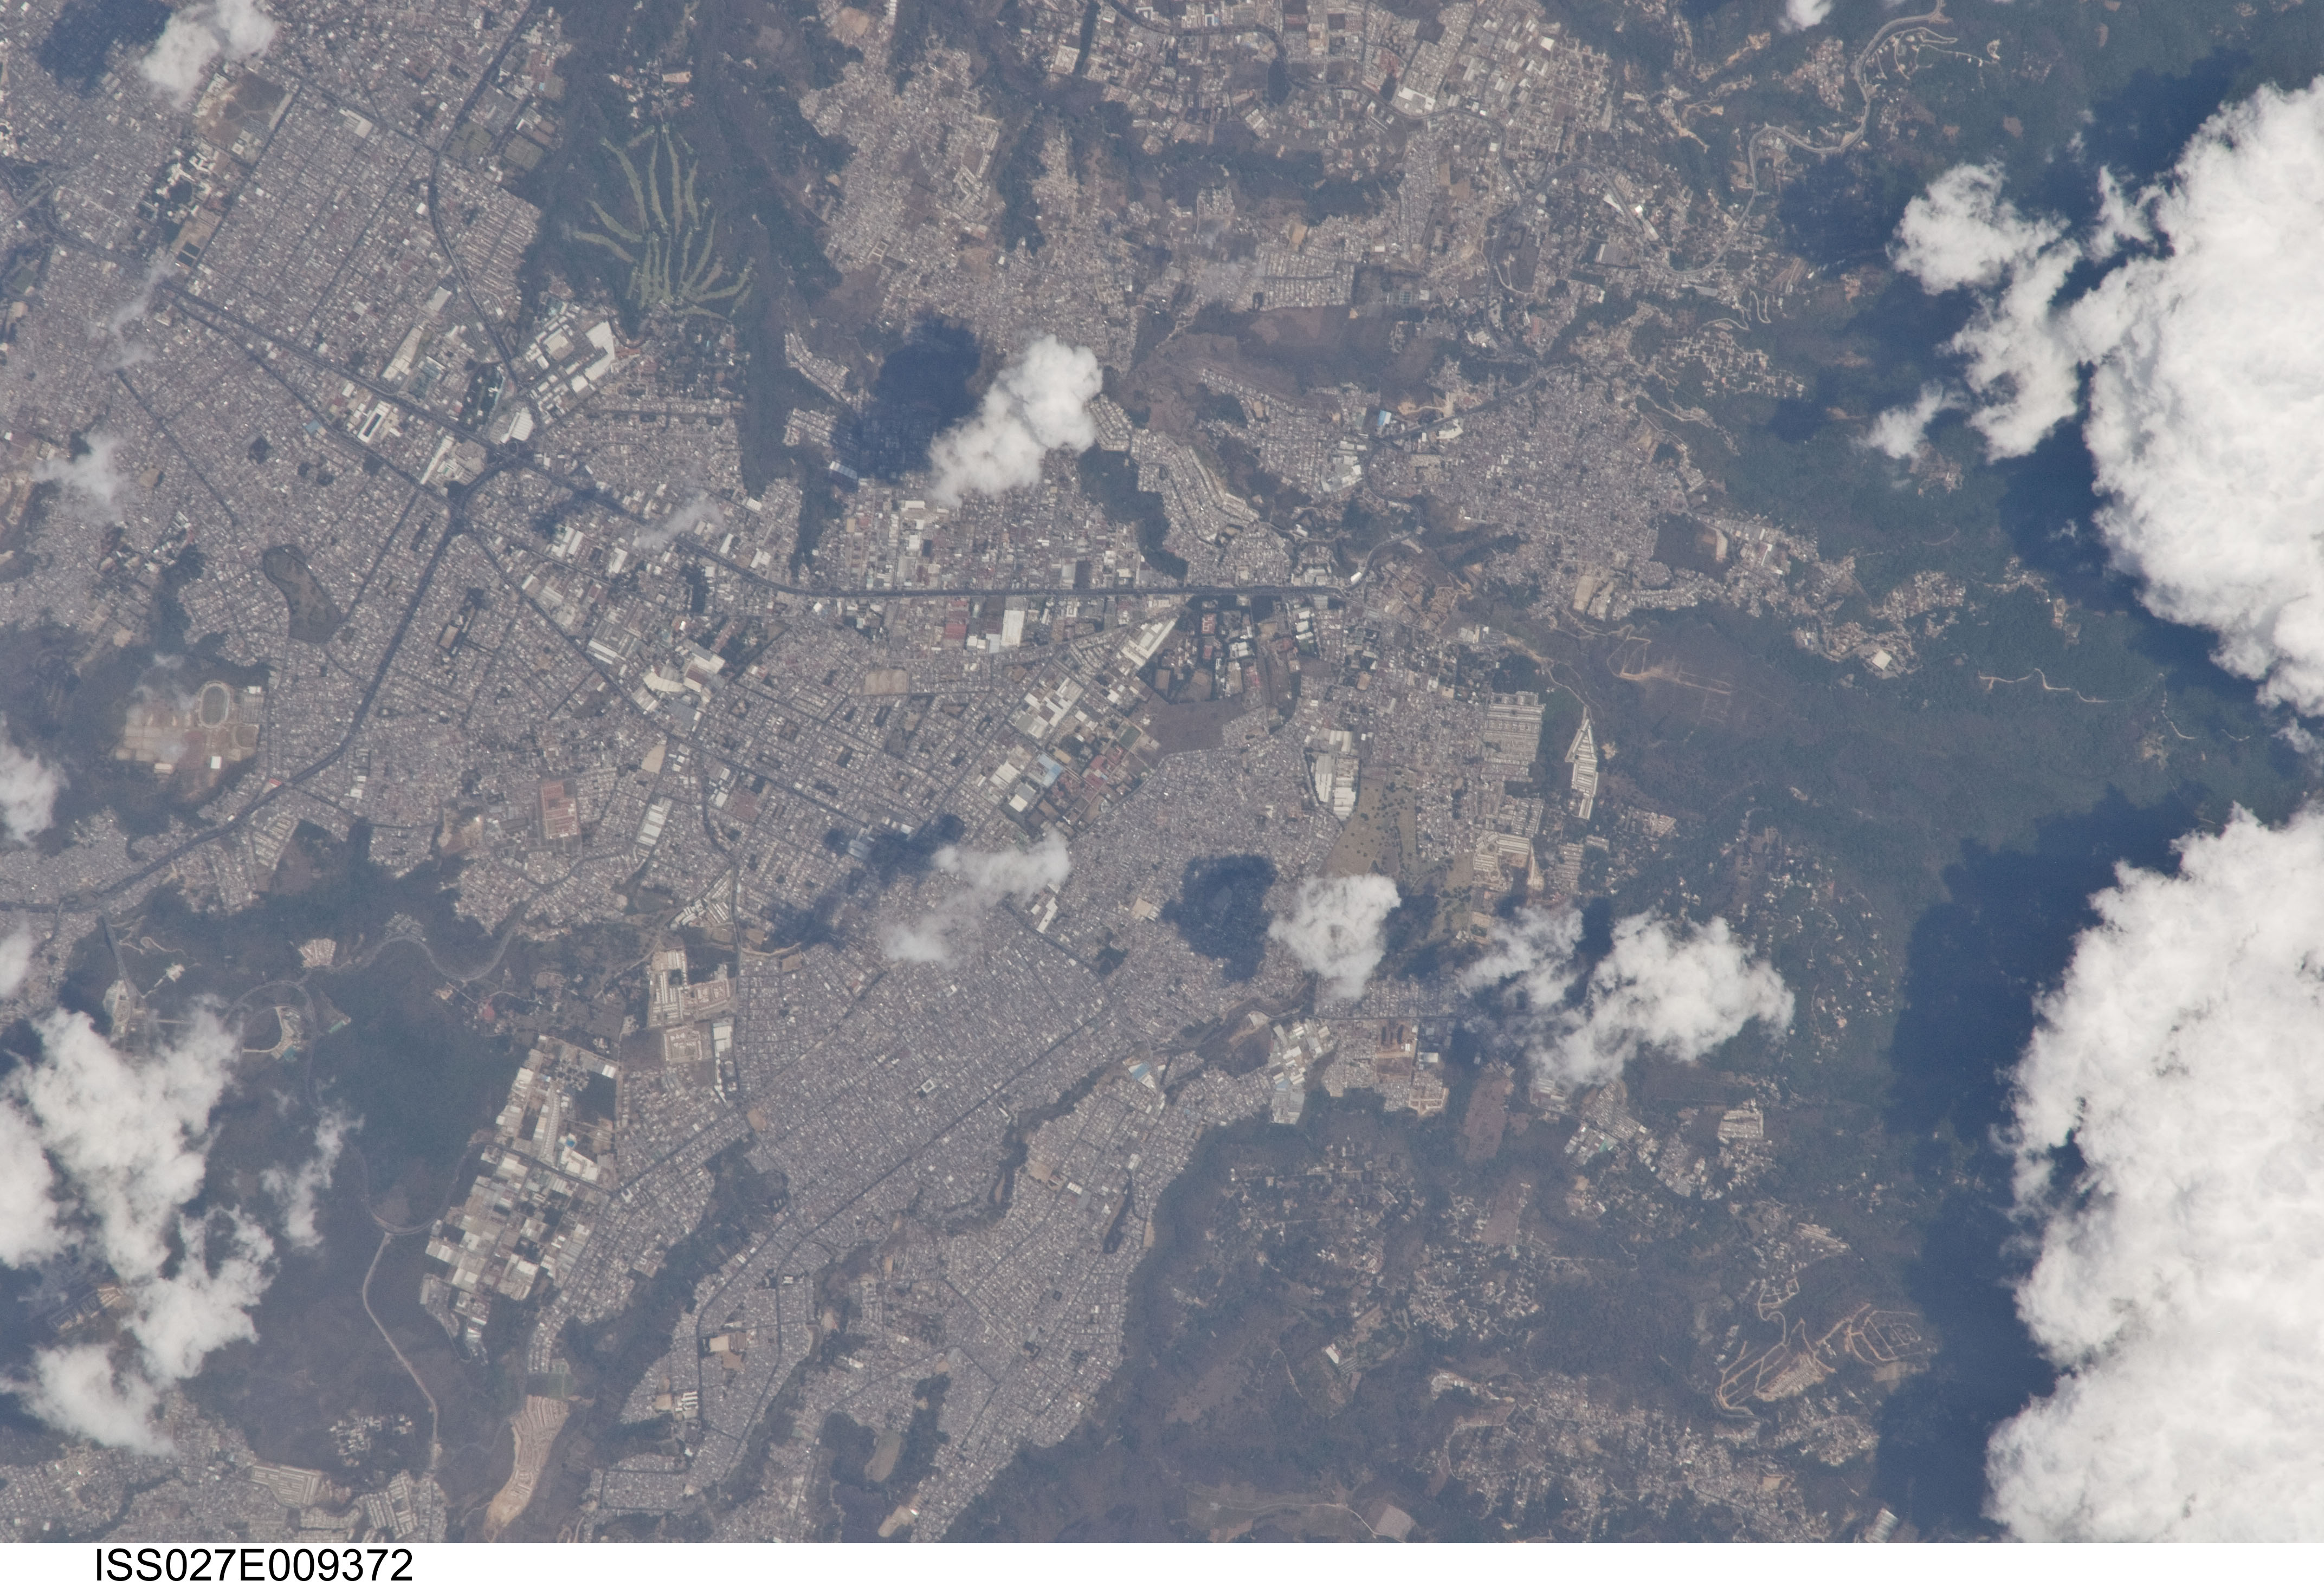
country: GUATEMALA
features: WESTERN GUATAMALA CITY
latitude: 14.6
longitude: -90.6
